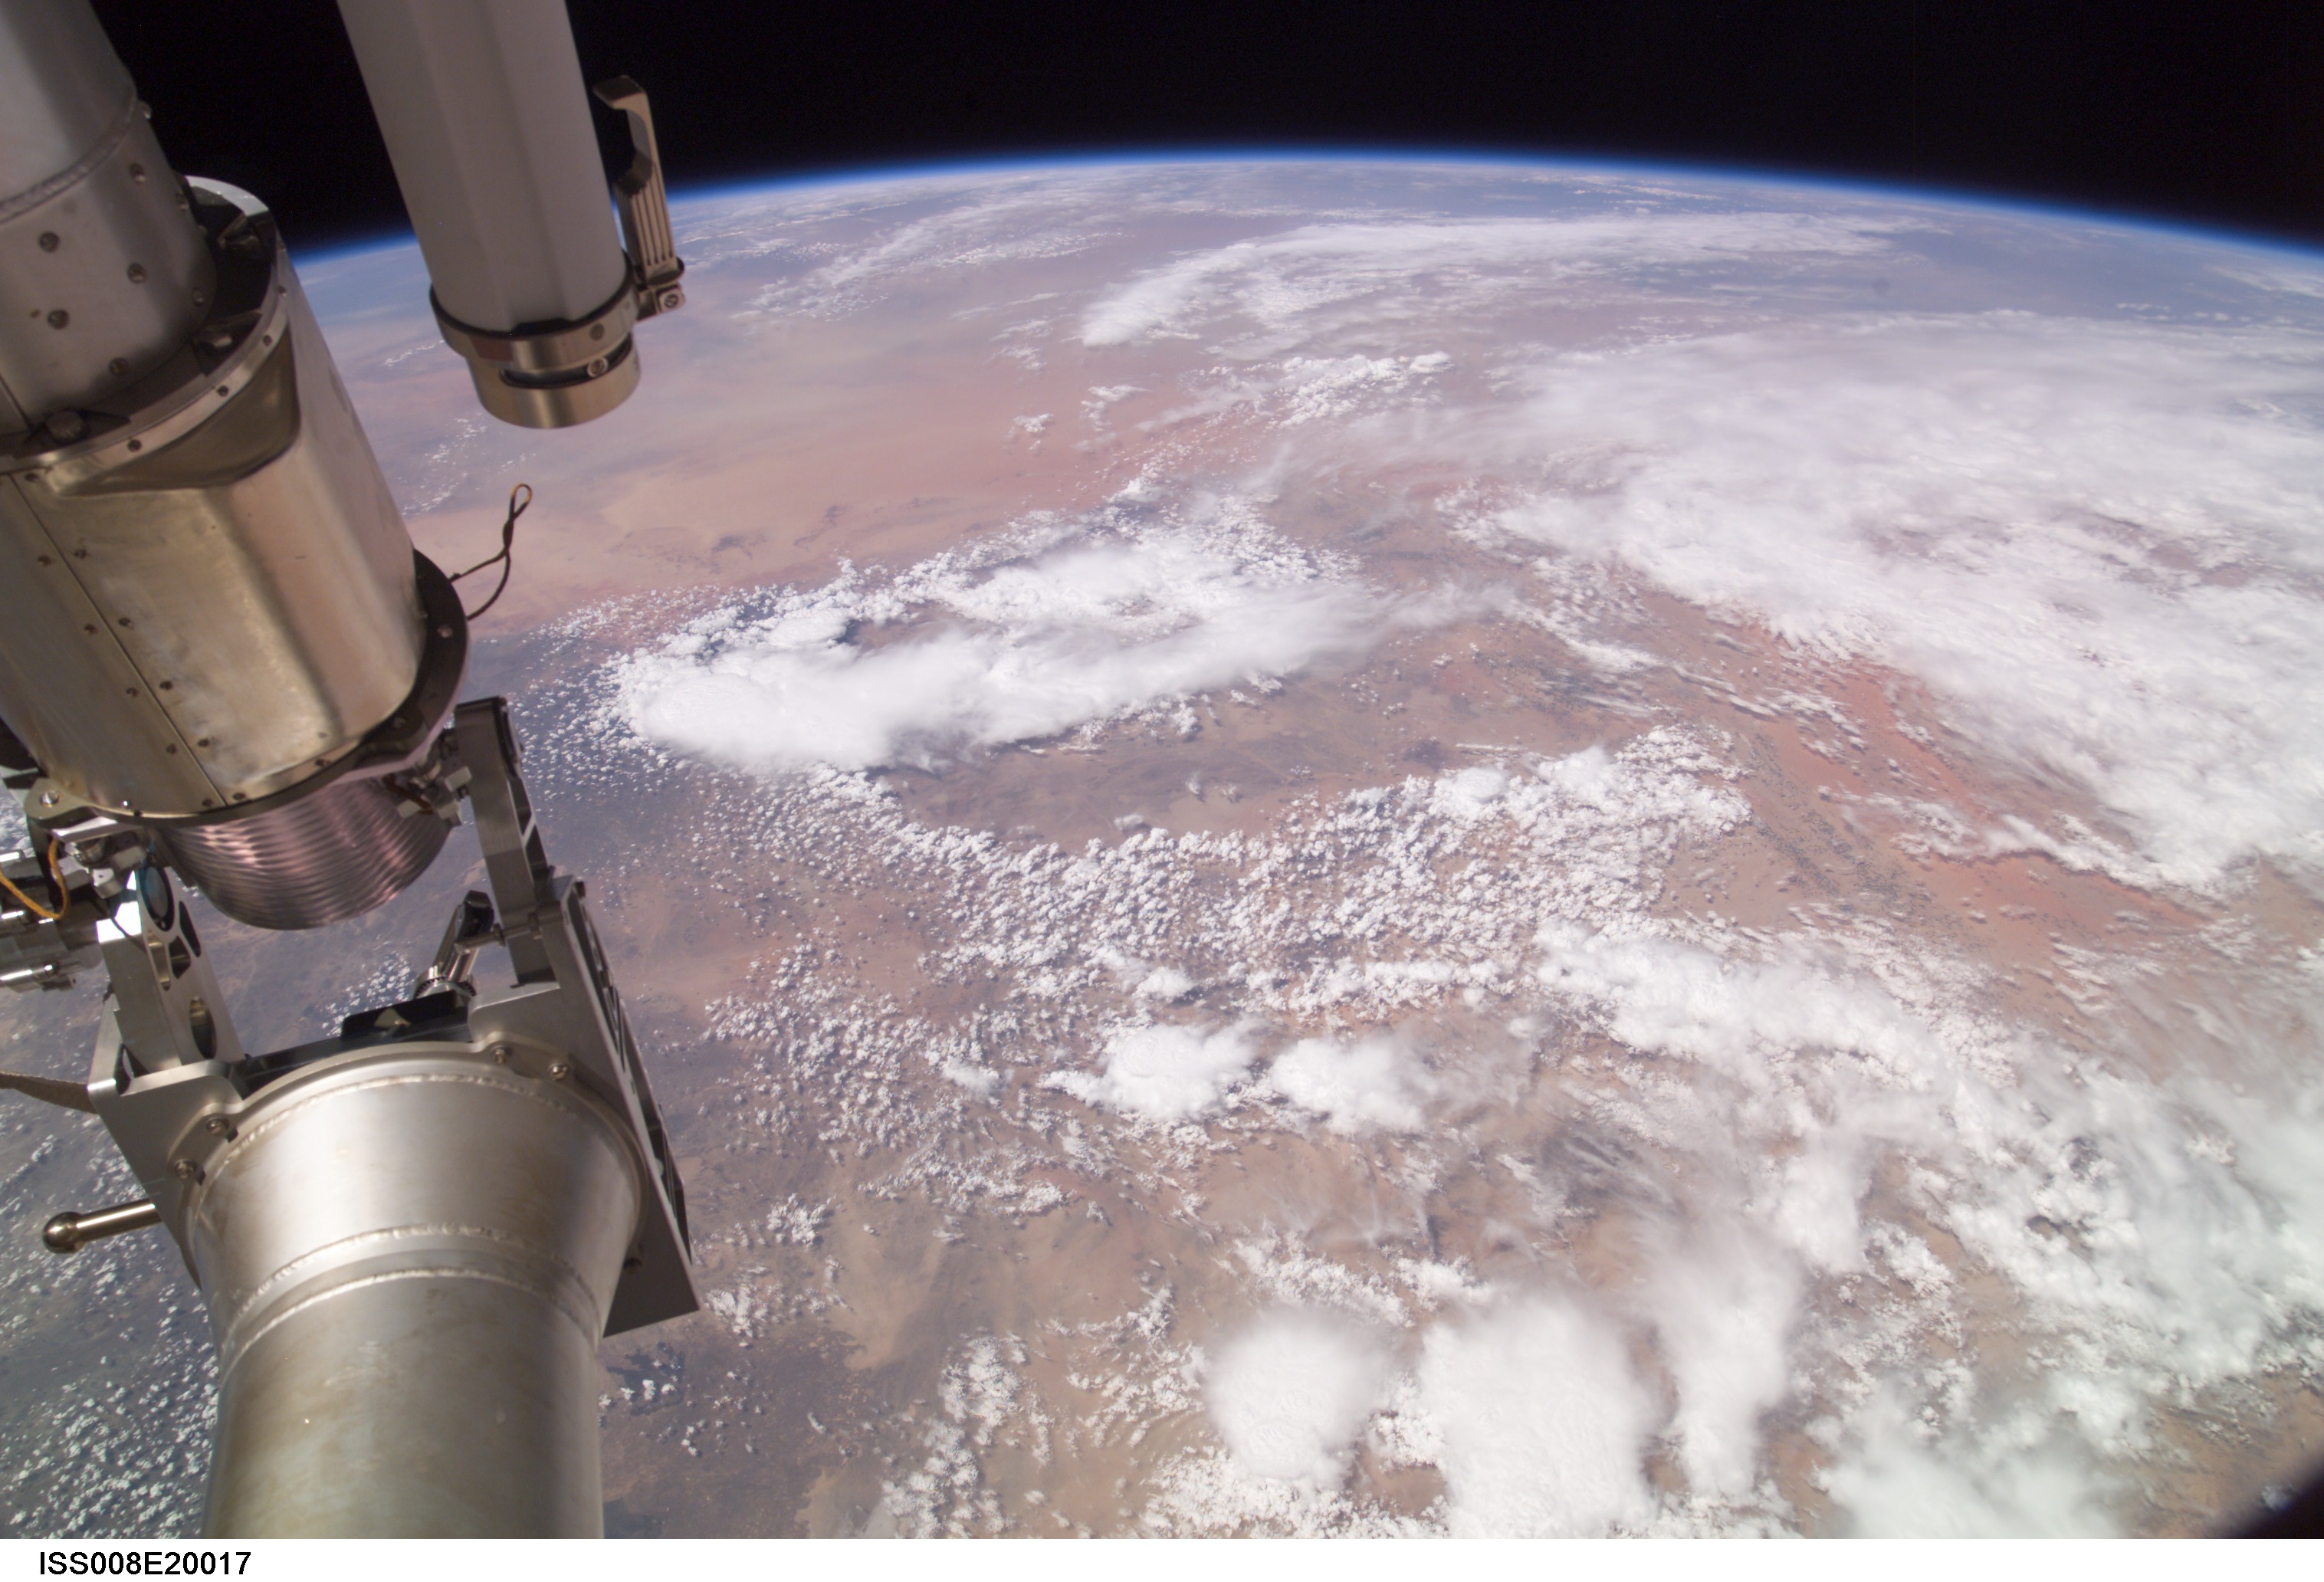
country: SAUDI ARABIA
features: ATMOSPHERIC LIMB
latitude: 25.0
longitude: 43.0
